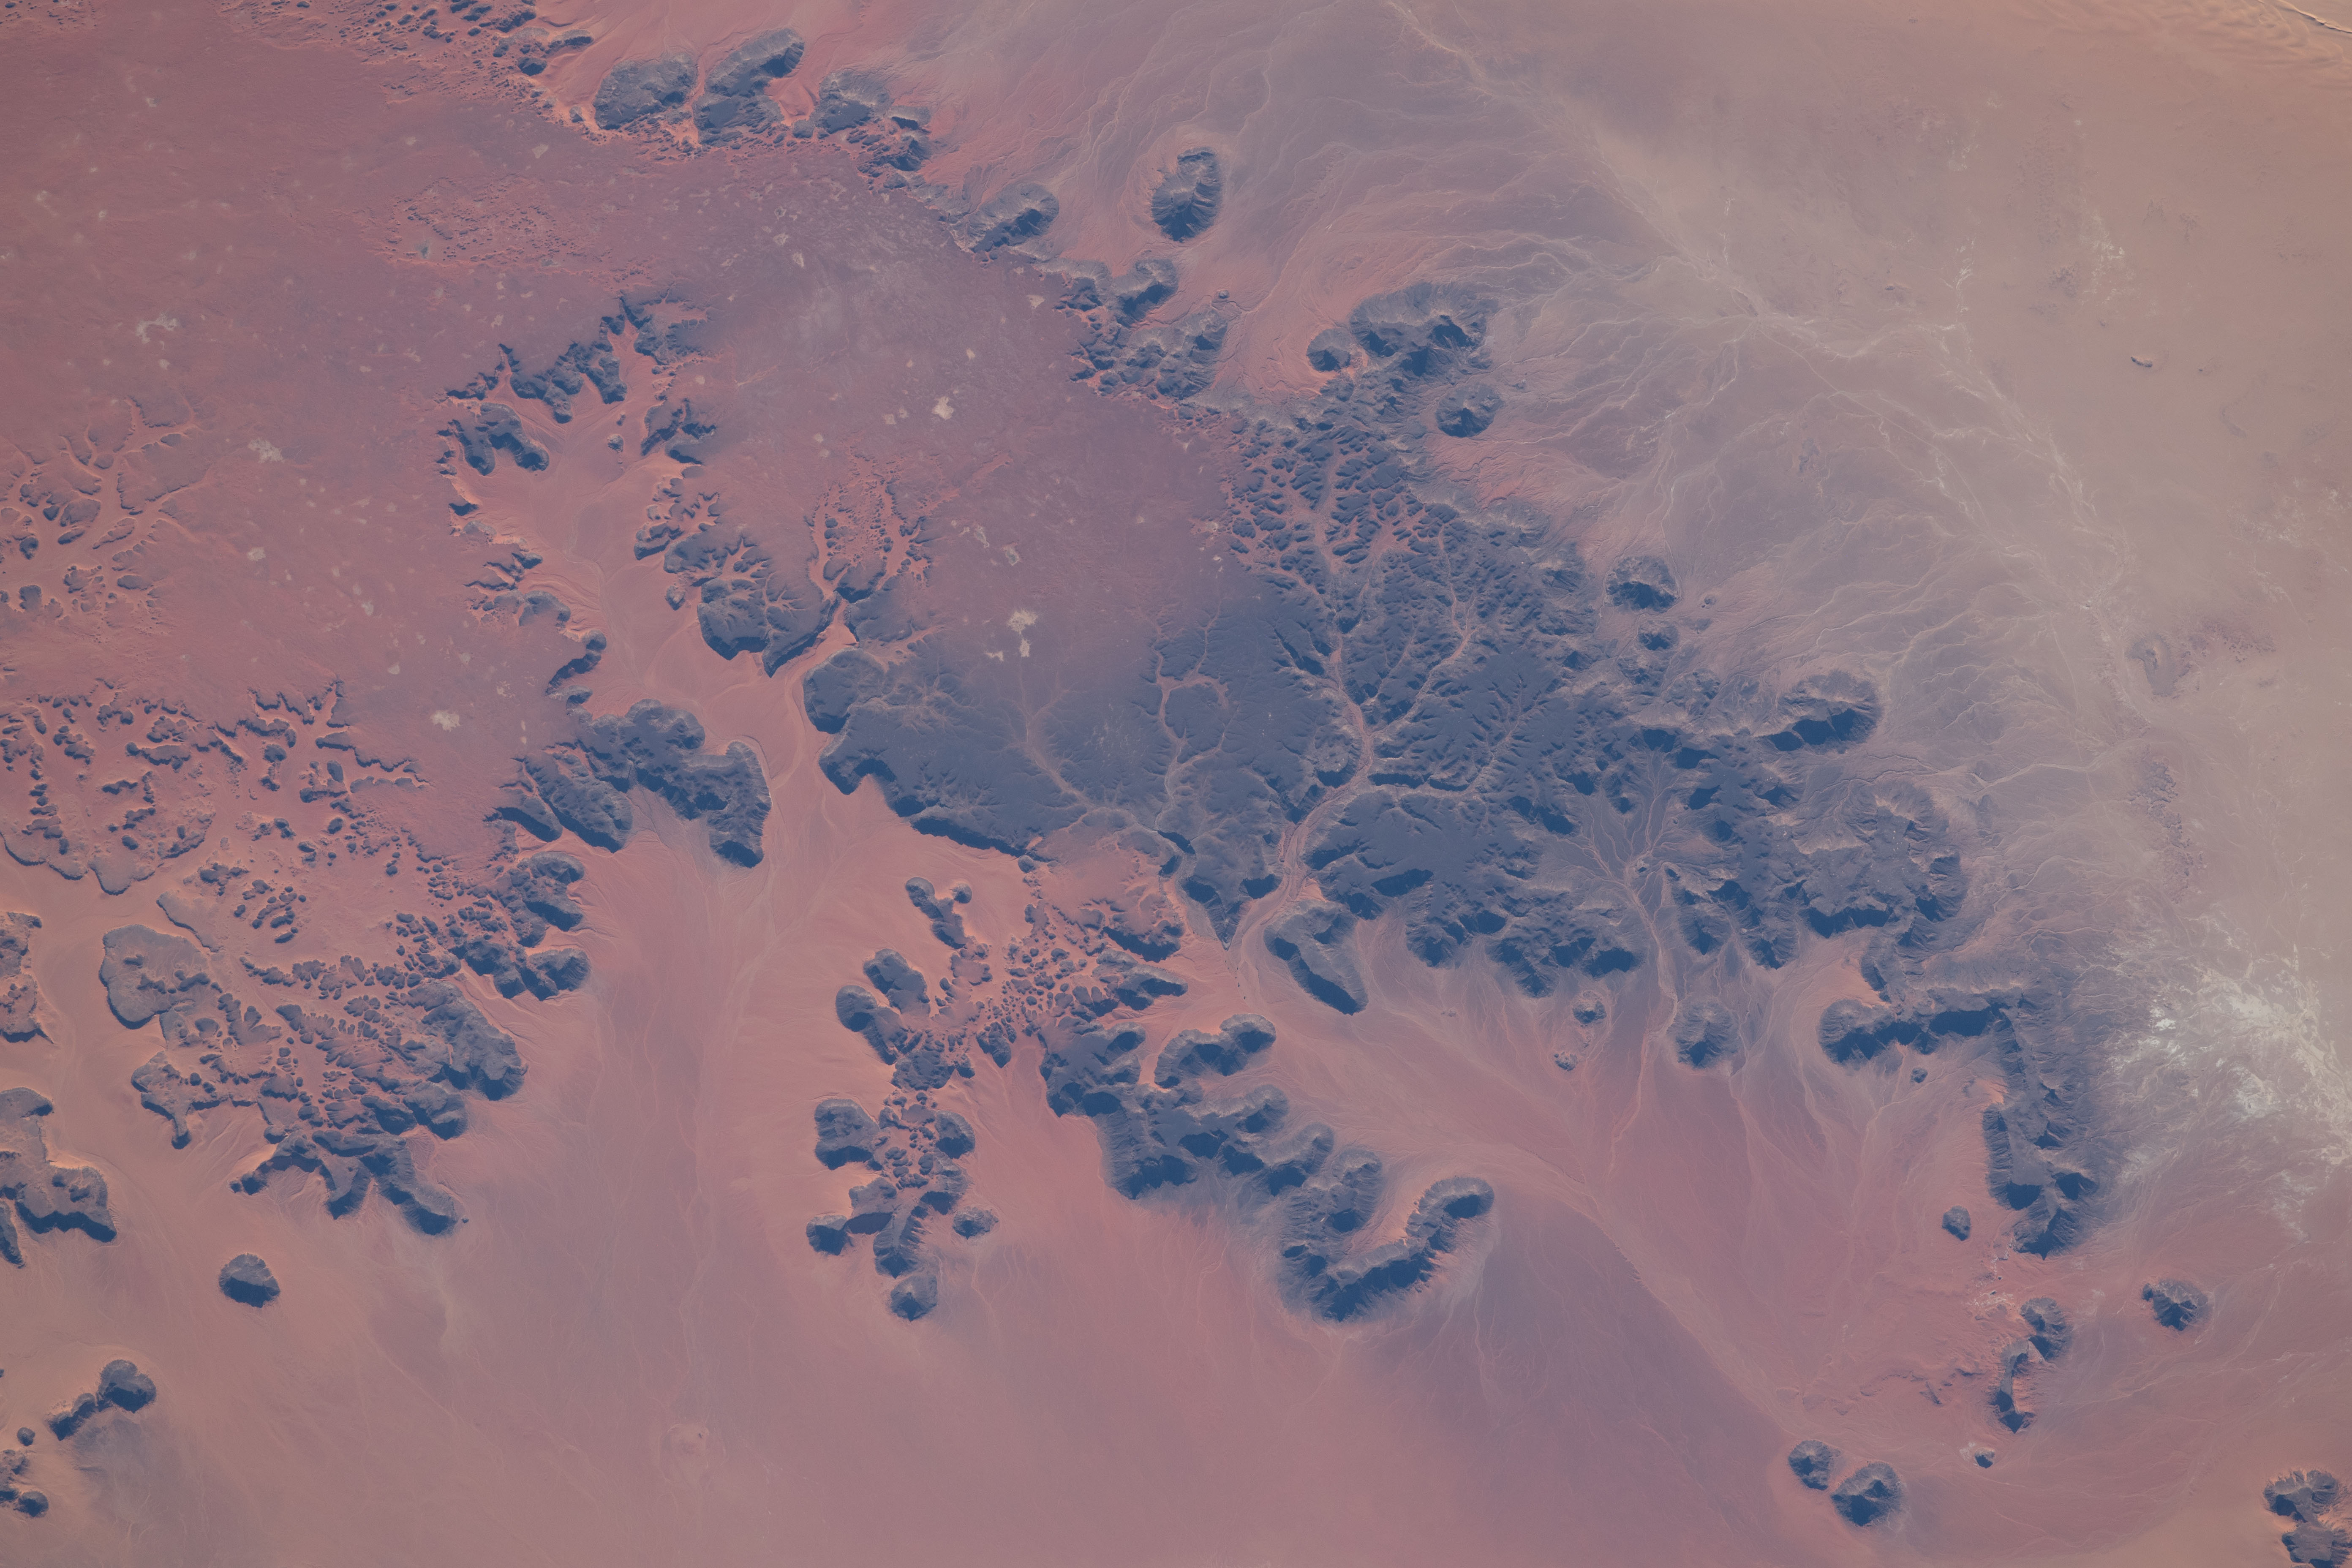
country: CHAD
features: DJEBEL HADID, DJEBEL HADID
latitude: 20.1
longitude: 22.1
